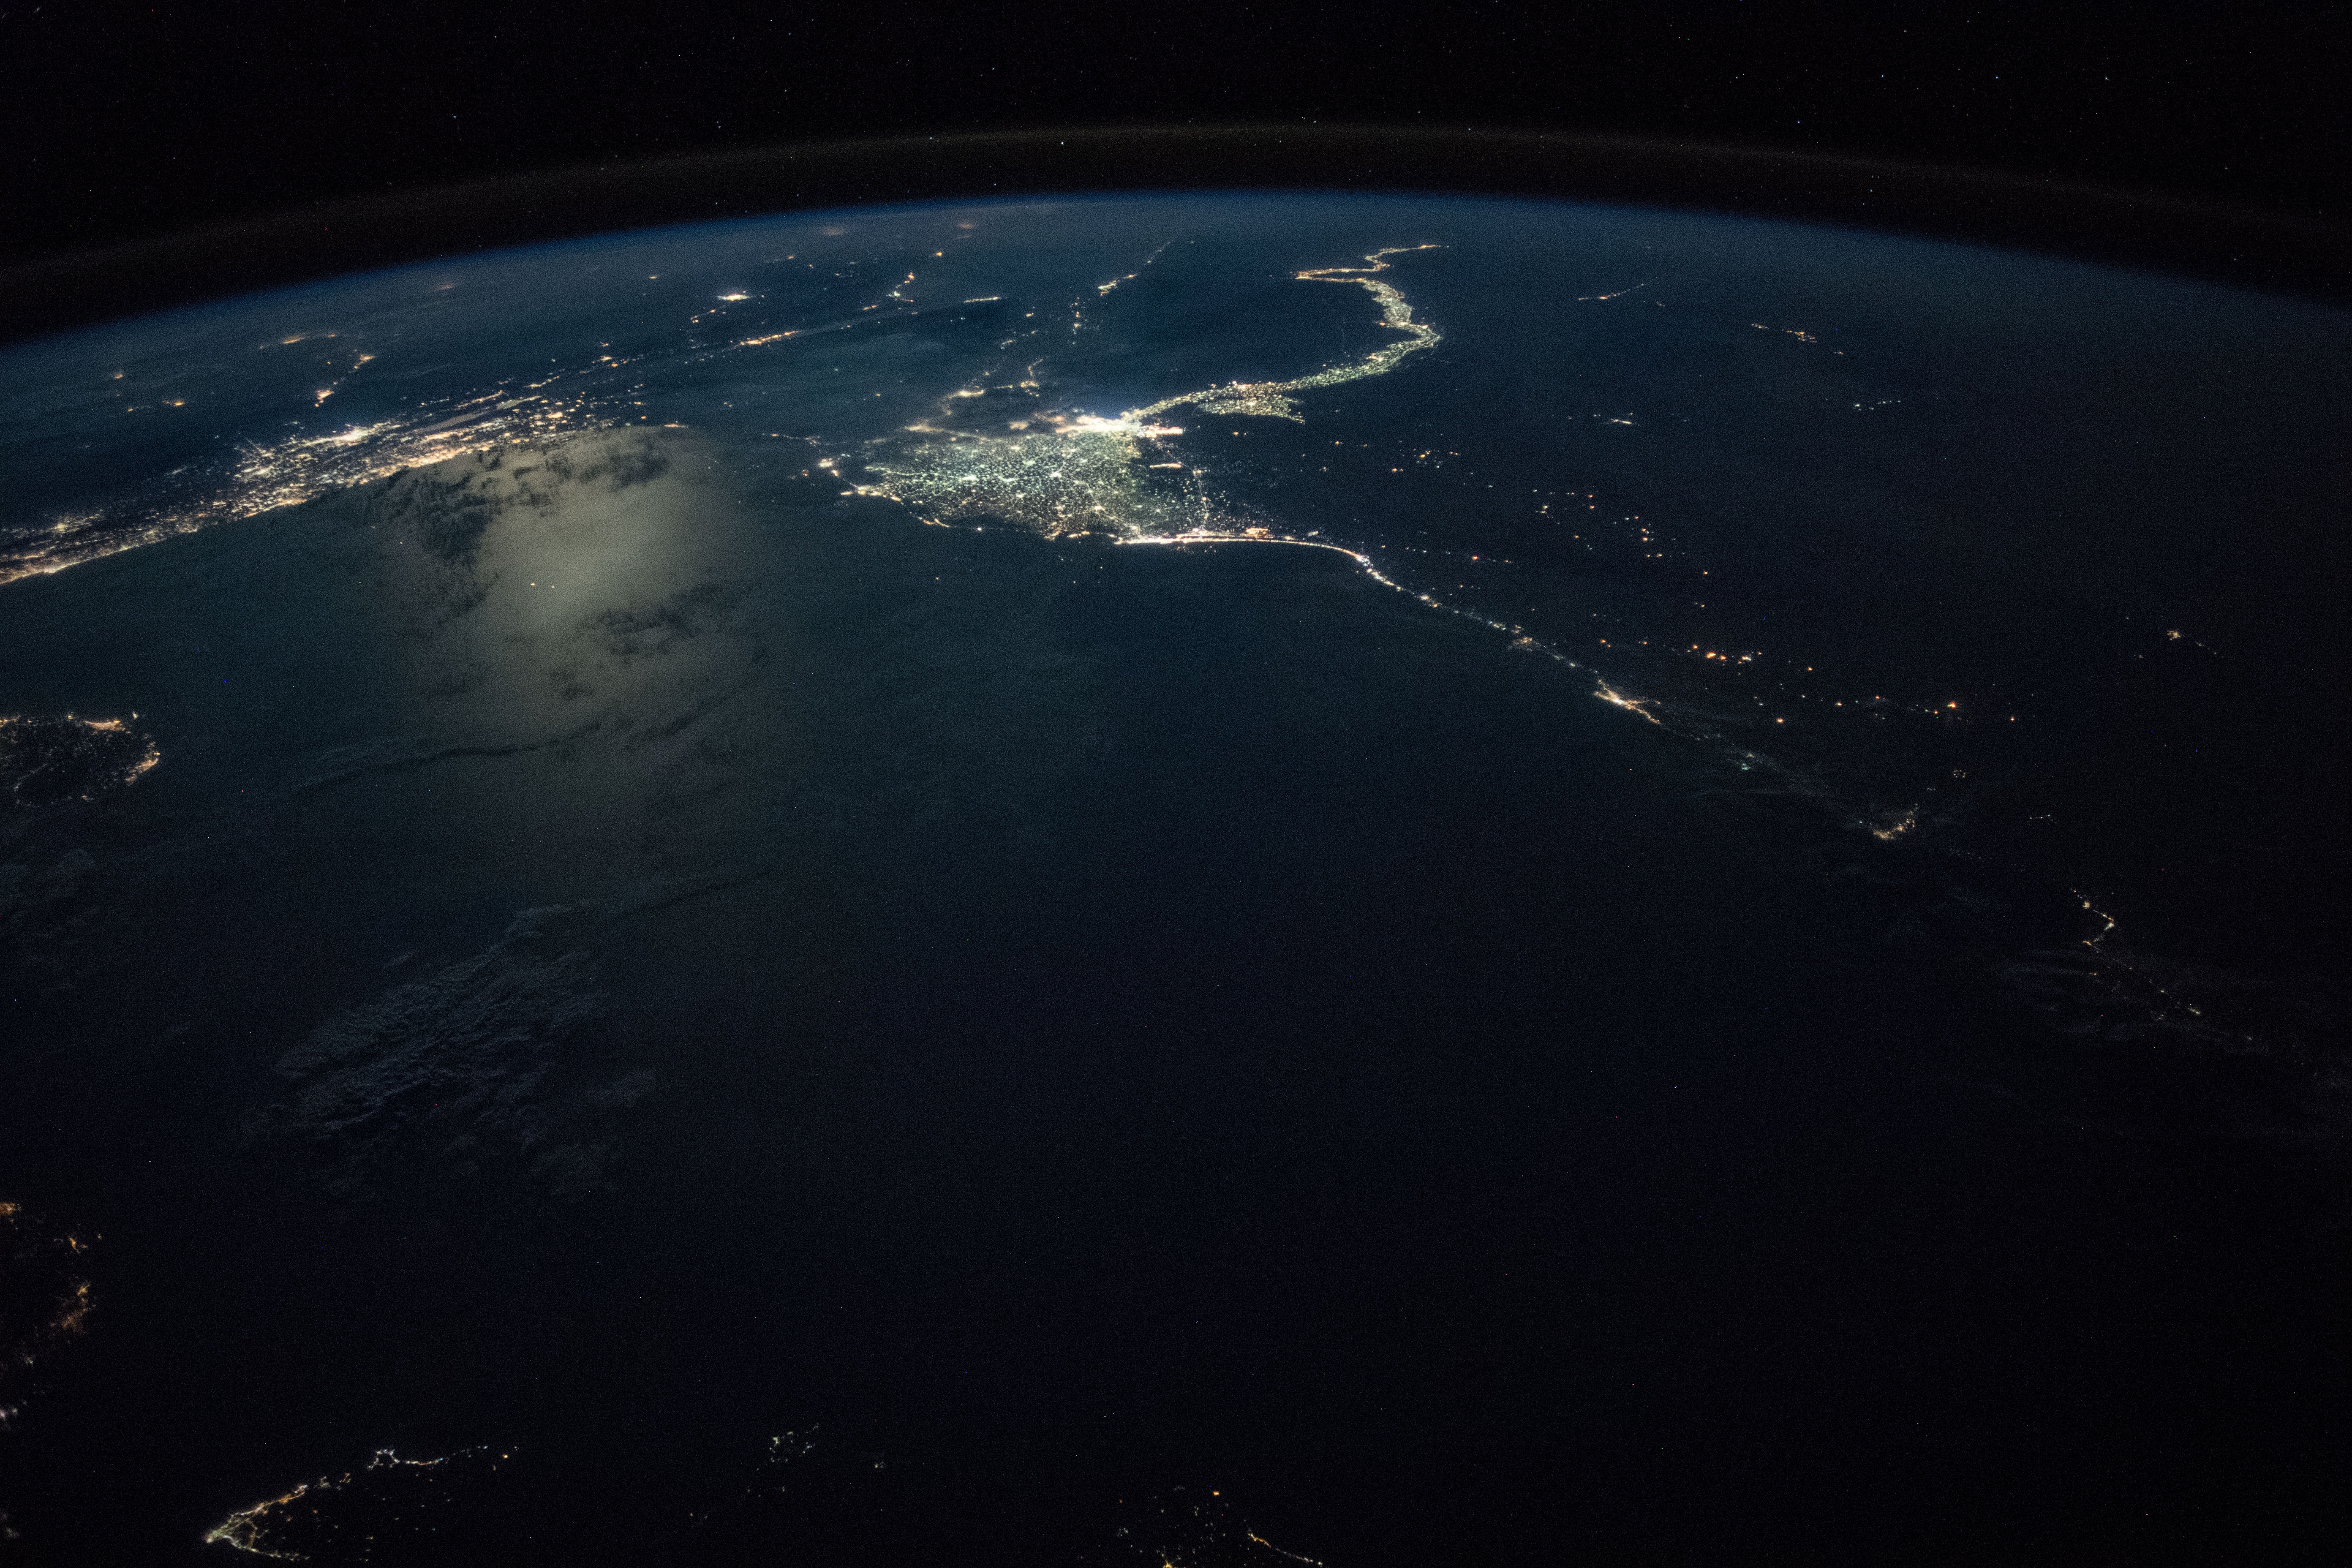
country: MEDITERRANEAN SEA
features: NILE RIVER, NILE DELTA, CAIRO CITY, ALEXANDRIA CITY, IDKU CITY, PORT SAID, GAZA STRIP, MEDITERRANEAN SEA, CYPRUS, NIGHT, EARTH LIMB
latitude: 32.5
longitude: 28.8
